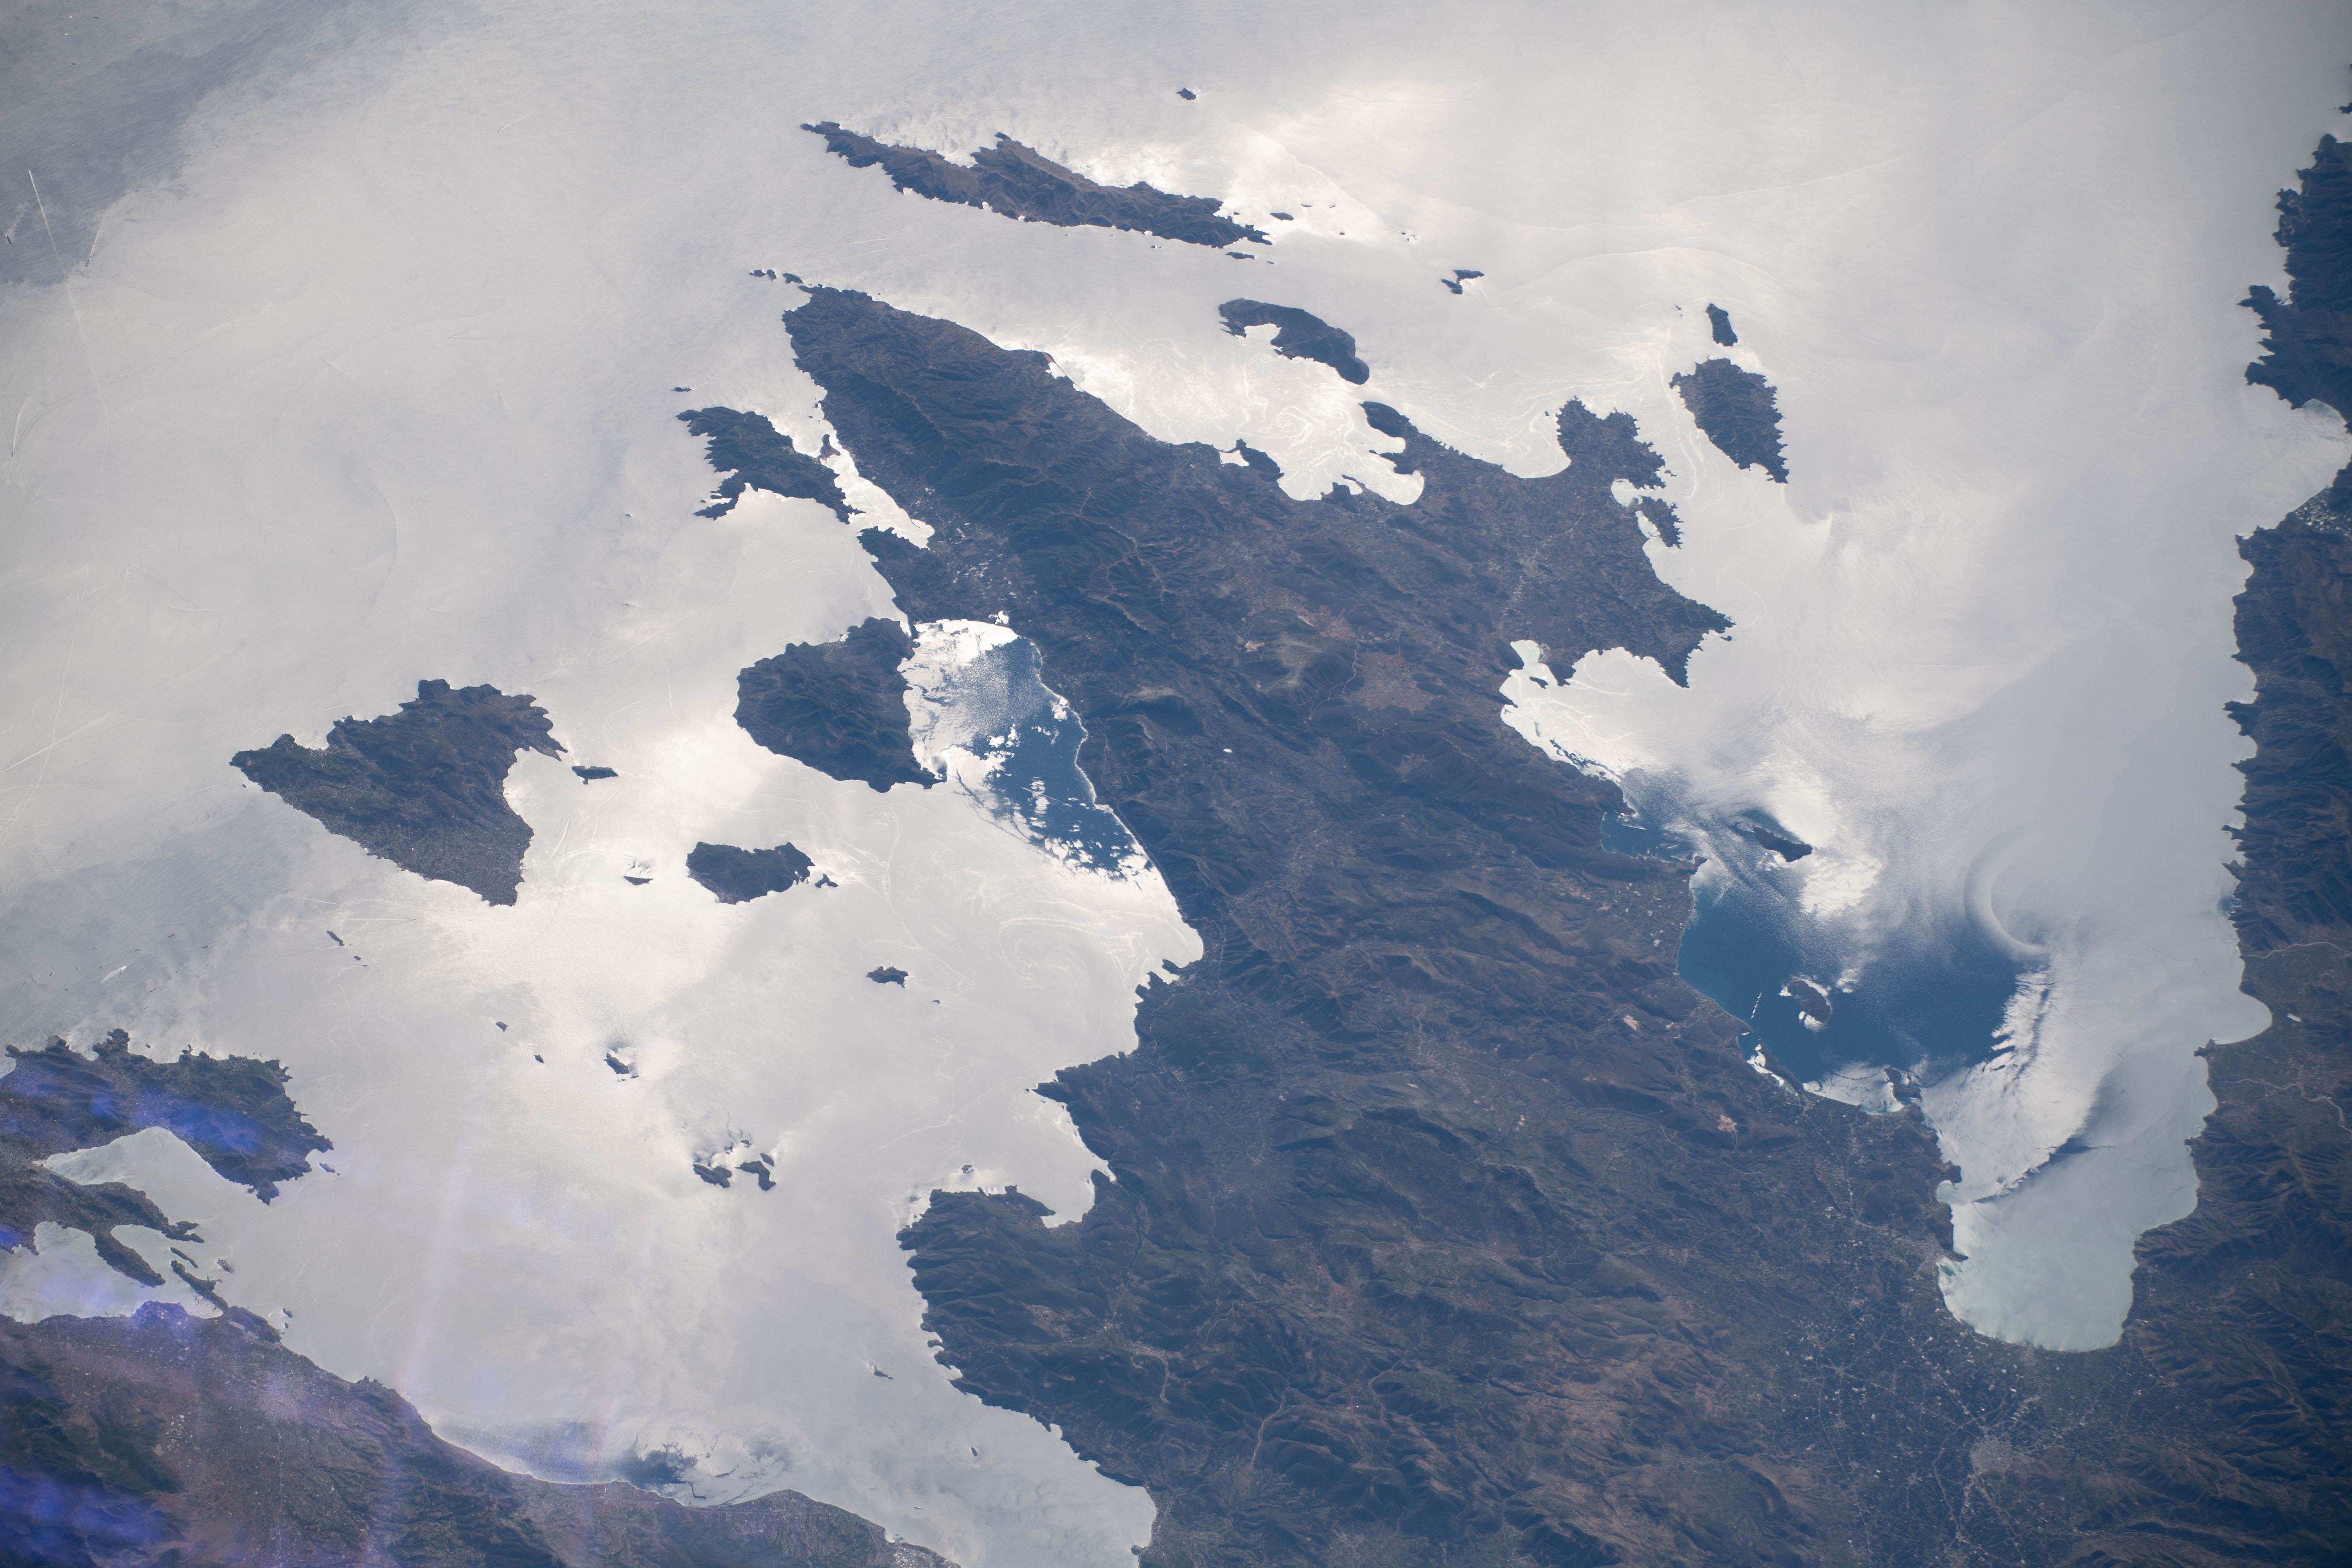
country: GREECE
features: PELOPONNISOS DYTIKI ELLADA KE LONIO
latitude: 37.5
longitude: 23.2
